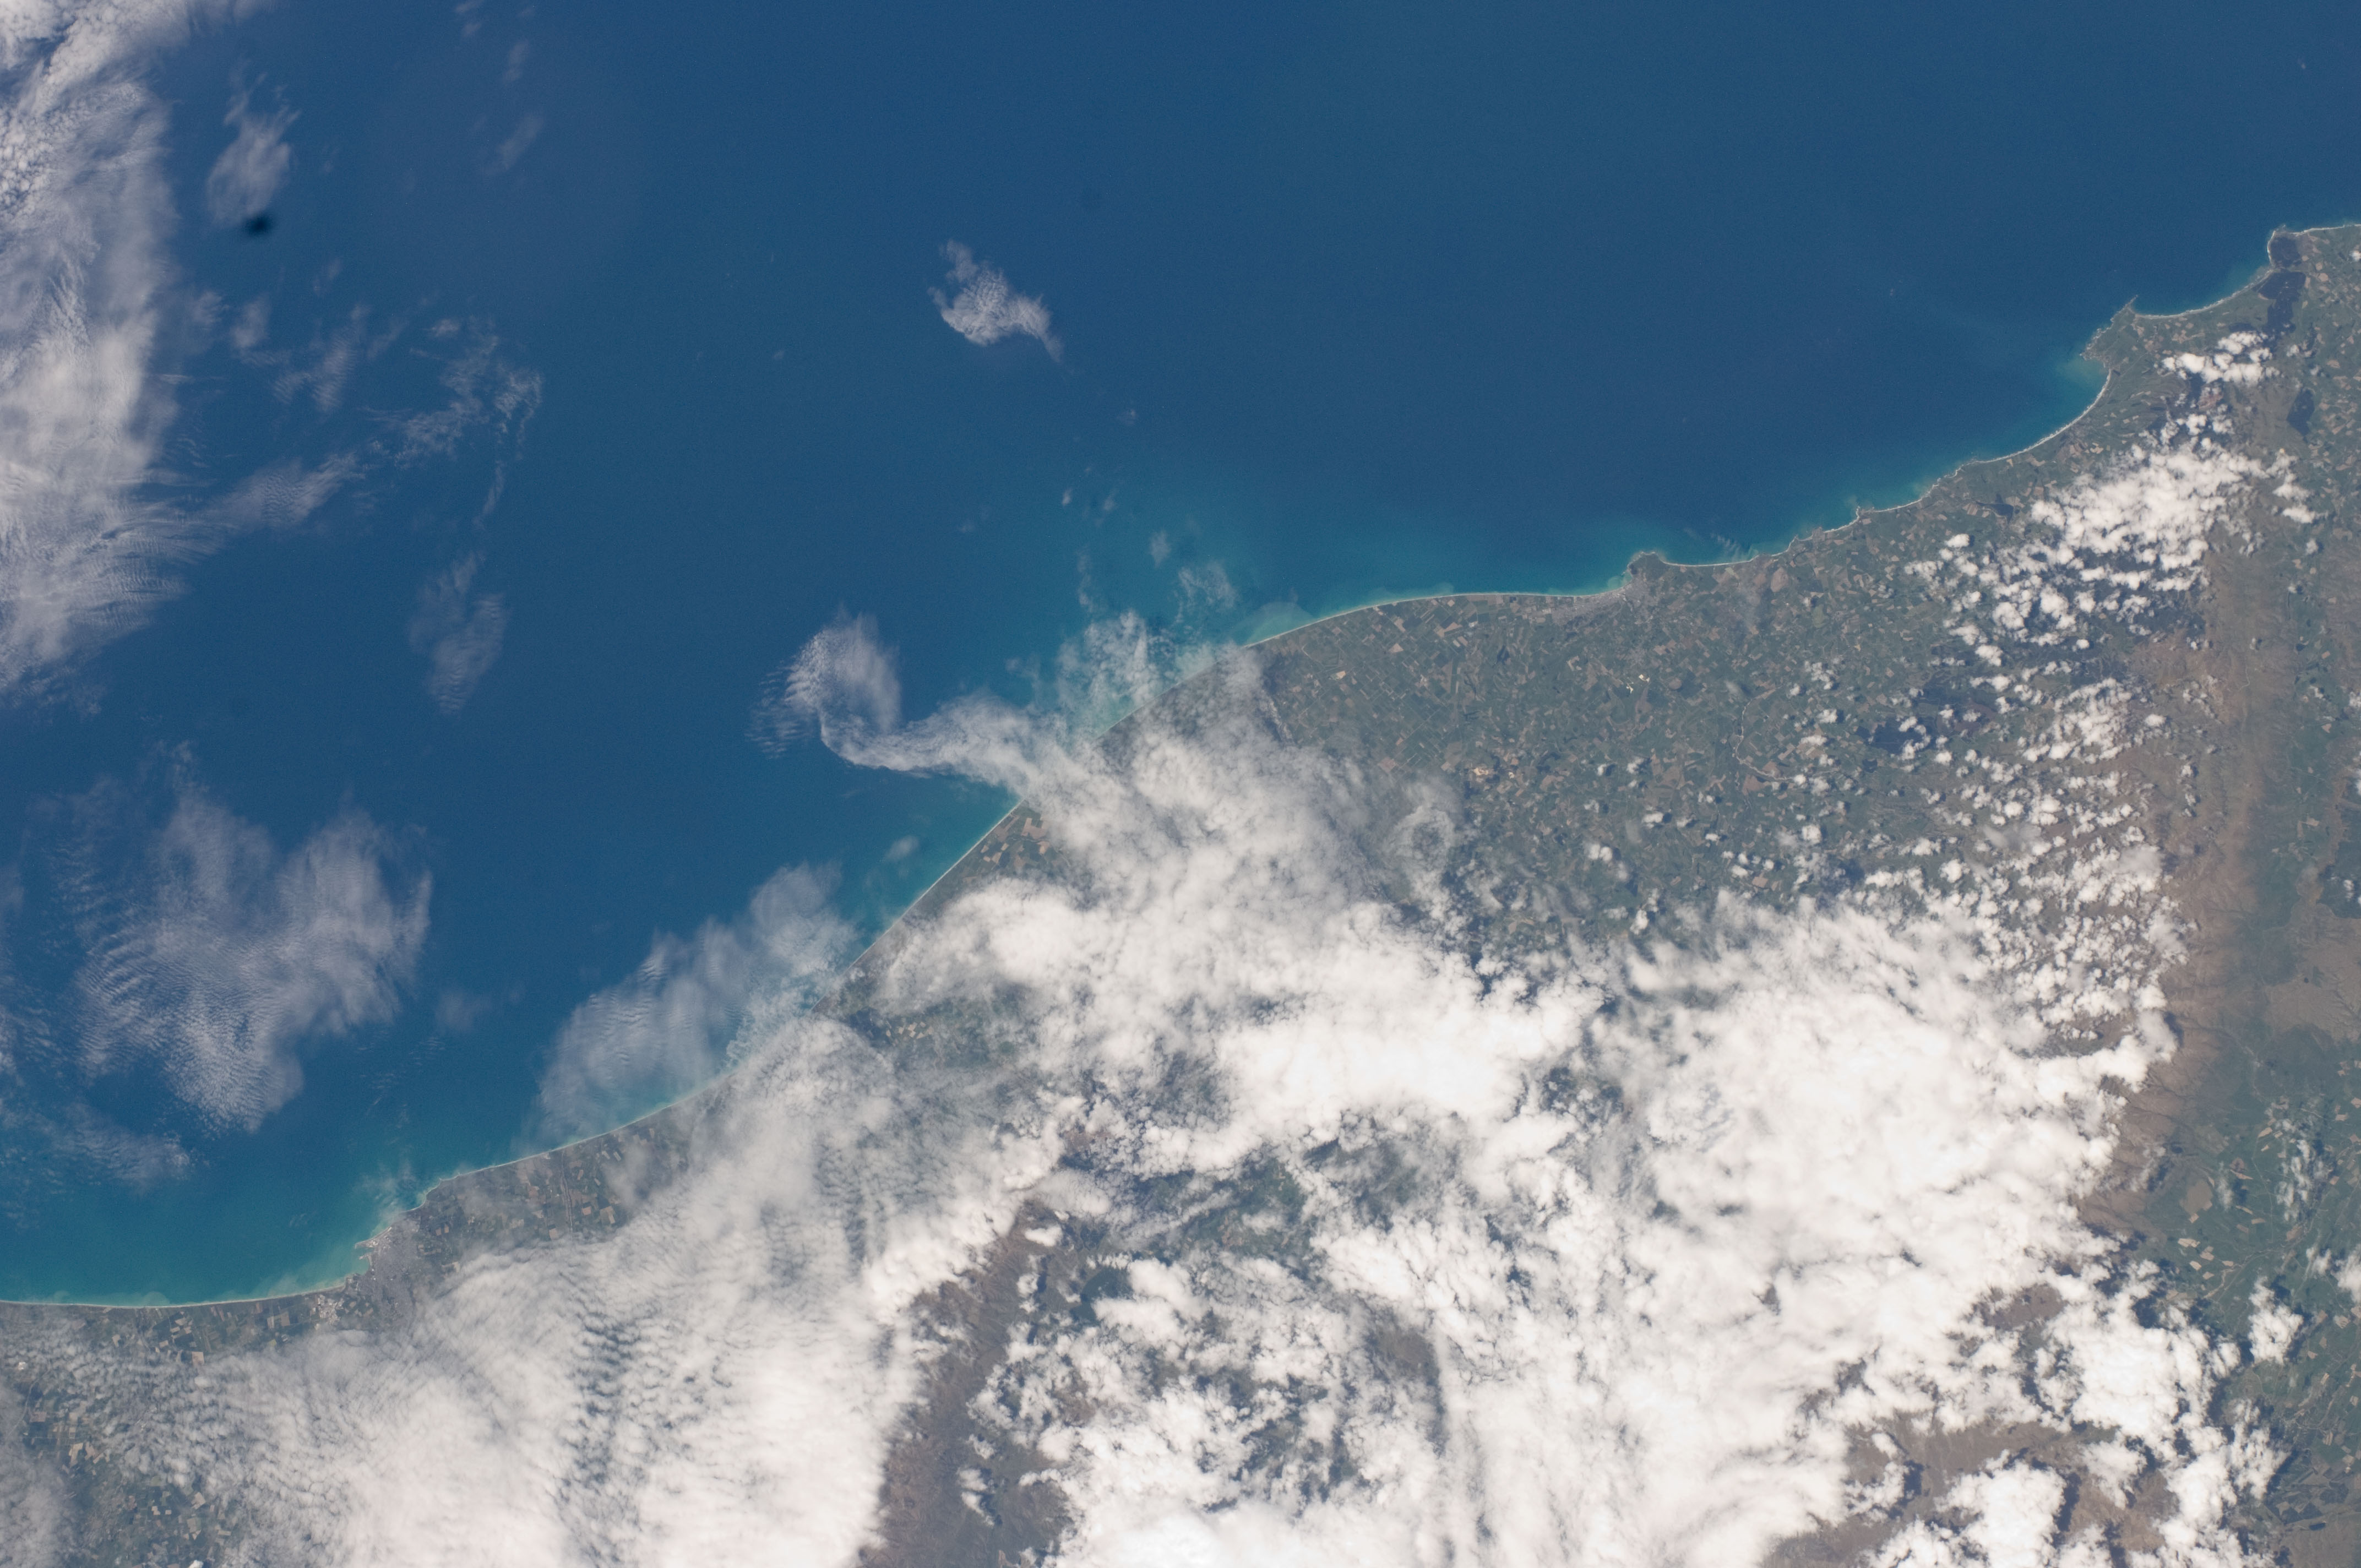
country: NEW ZEALAND-SI
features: COAST, OAMARU, SHAG POINT
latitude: -45.0
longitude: 171.0
